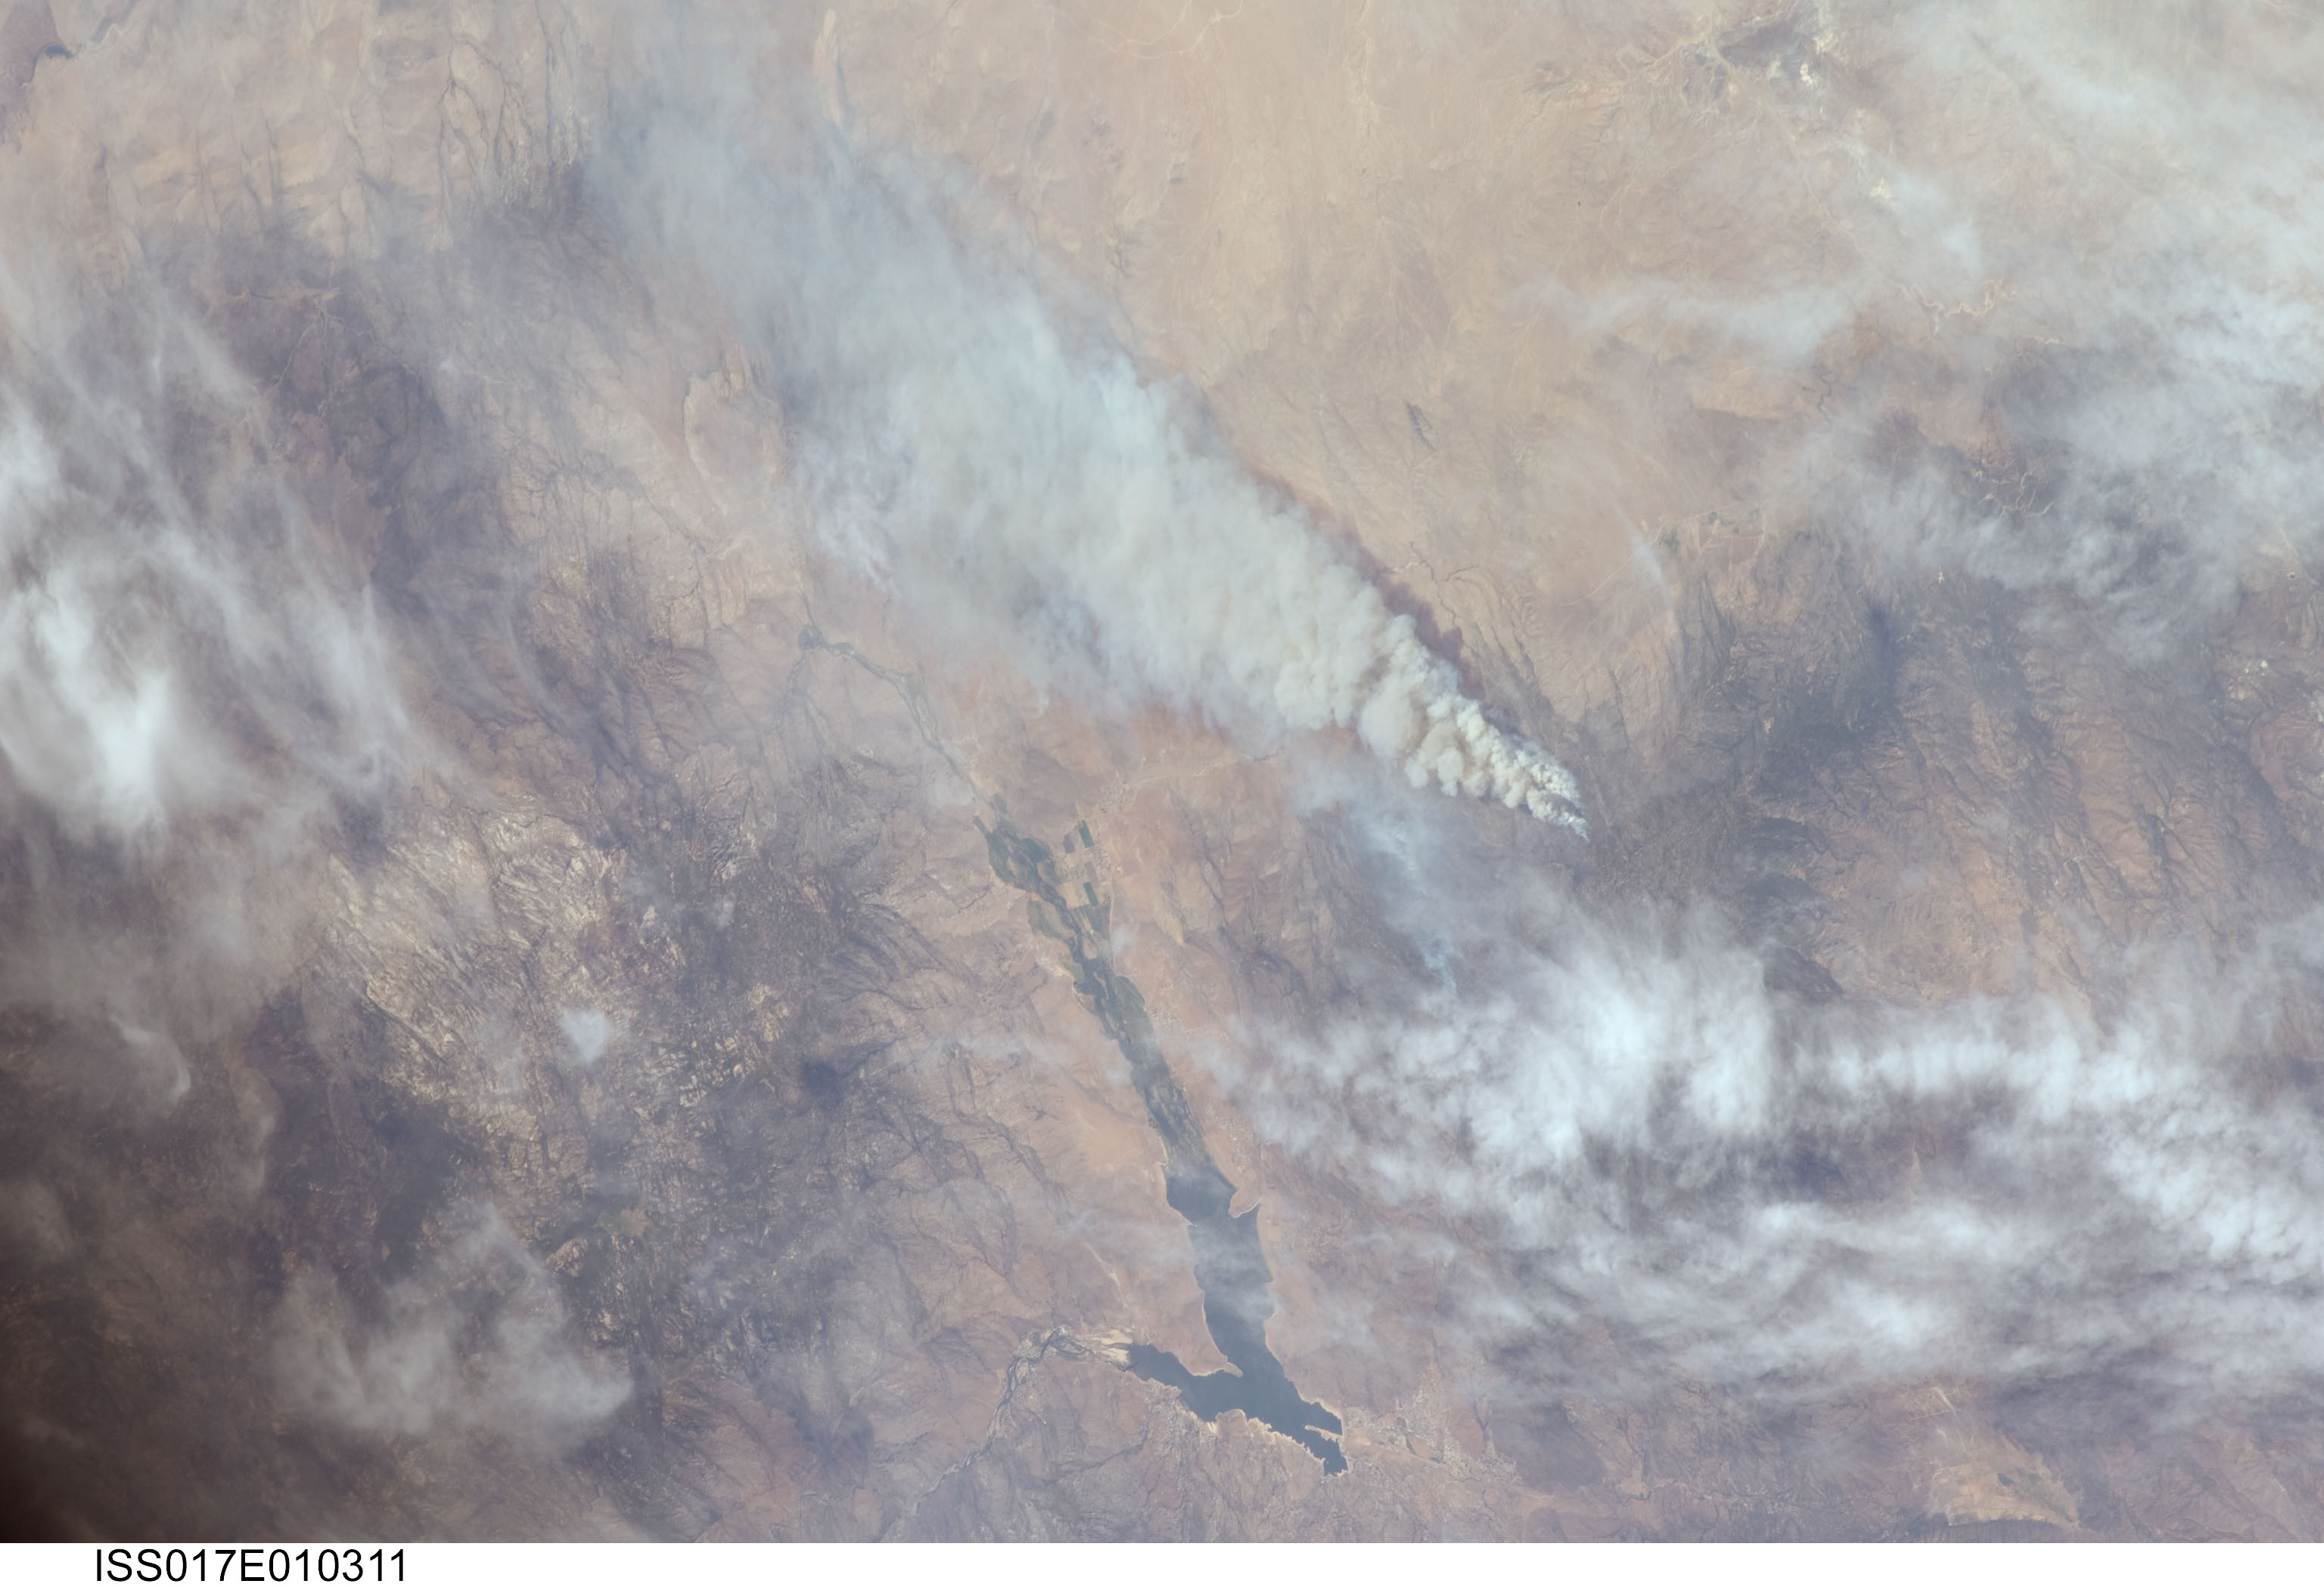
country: USA-CALIFORNIA
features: PIUTE FIRE, WELDON AREA, RES.
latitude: 35.5
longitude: -118.0
